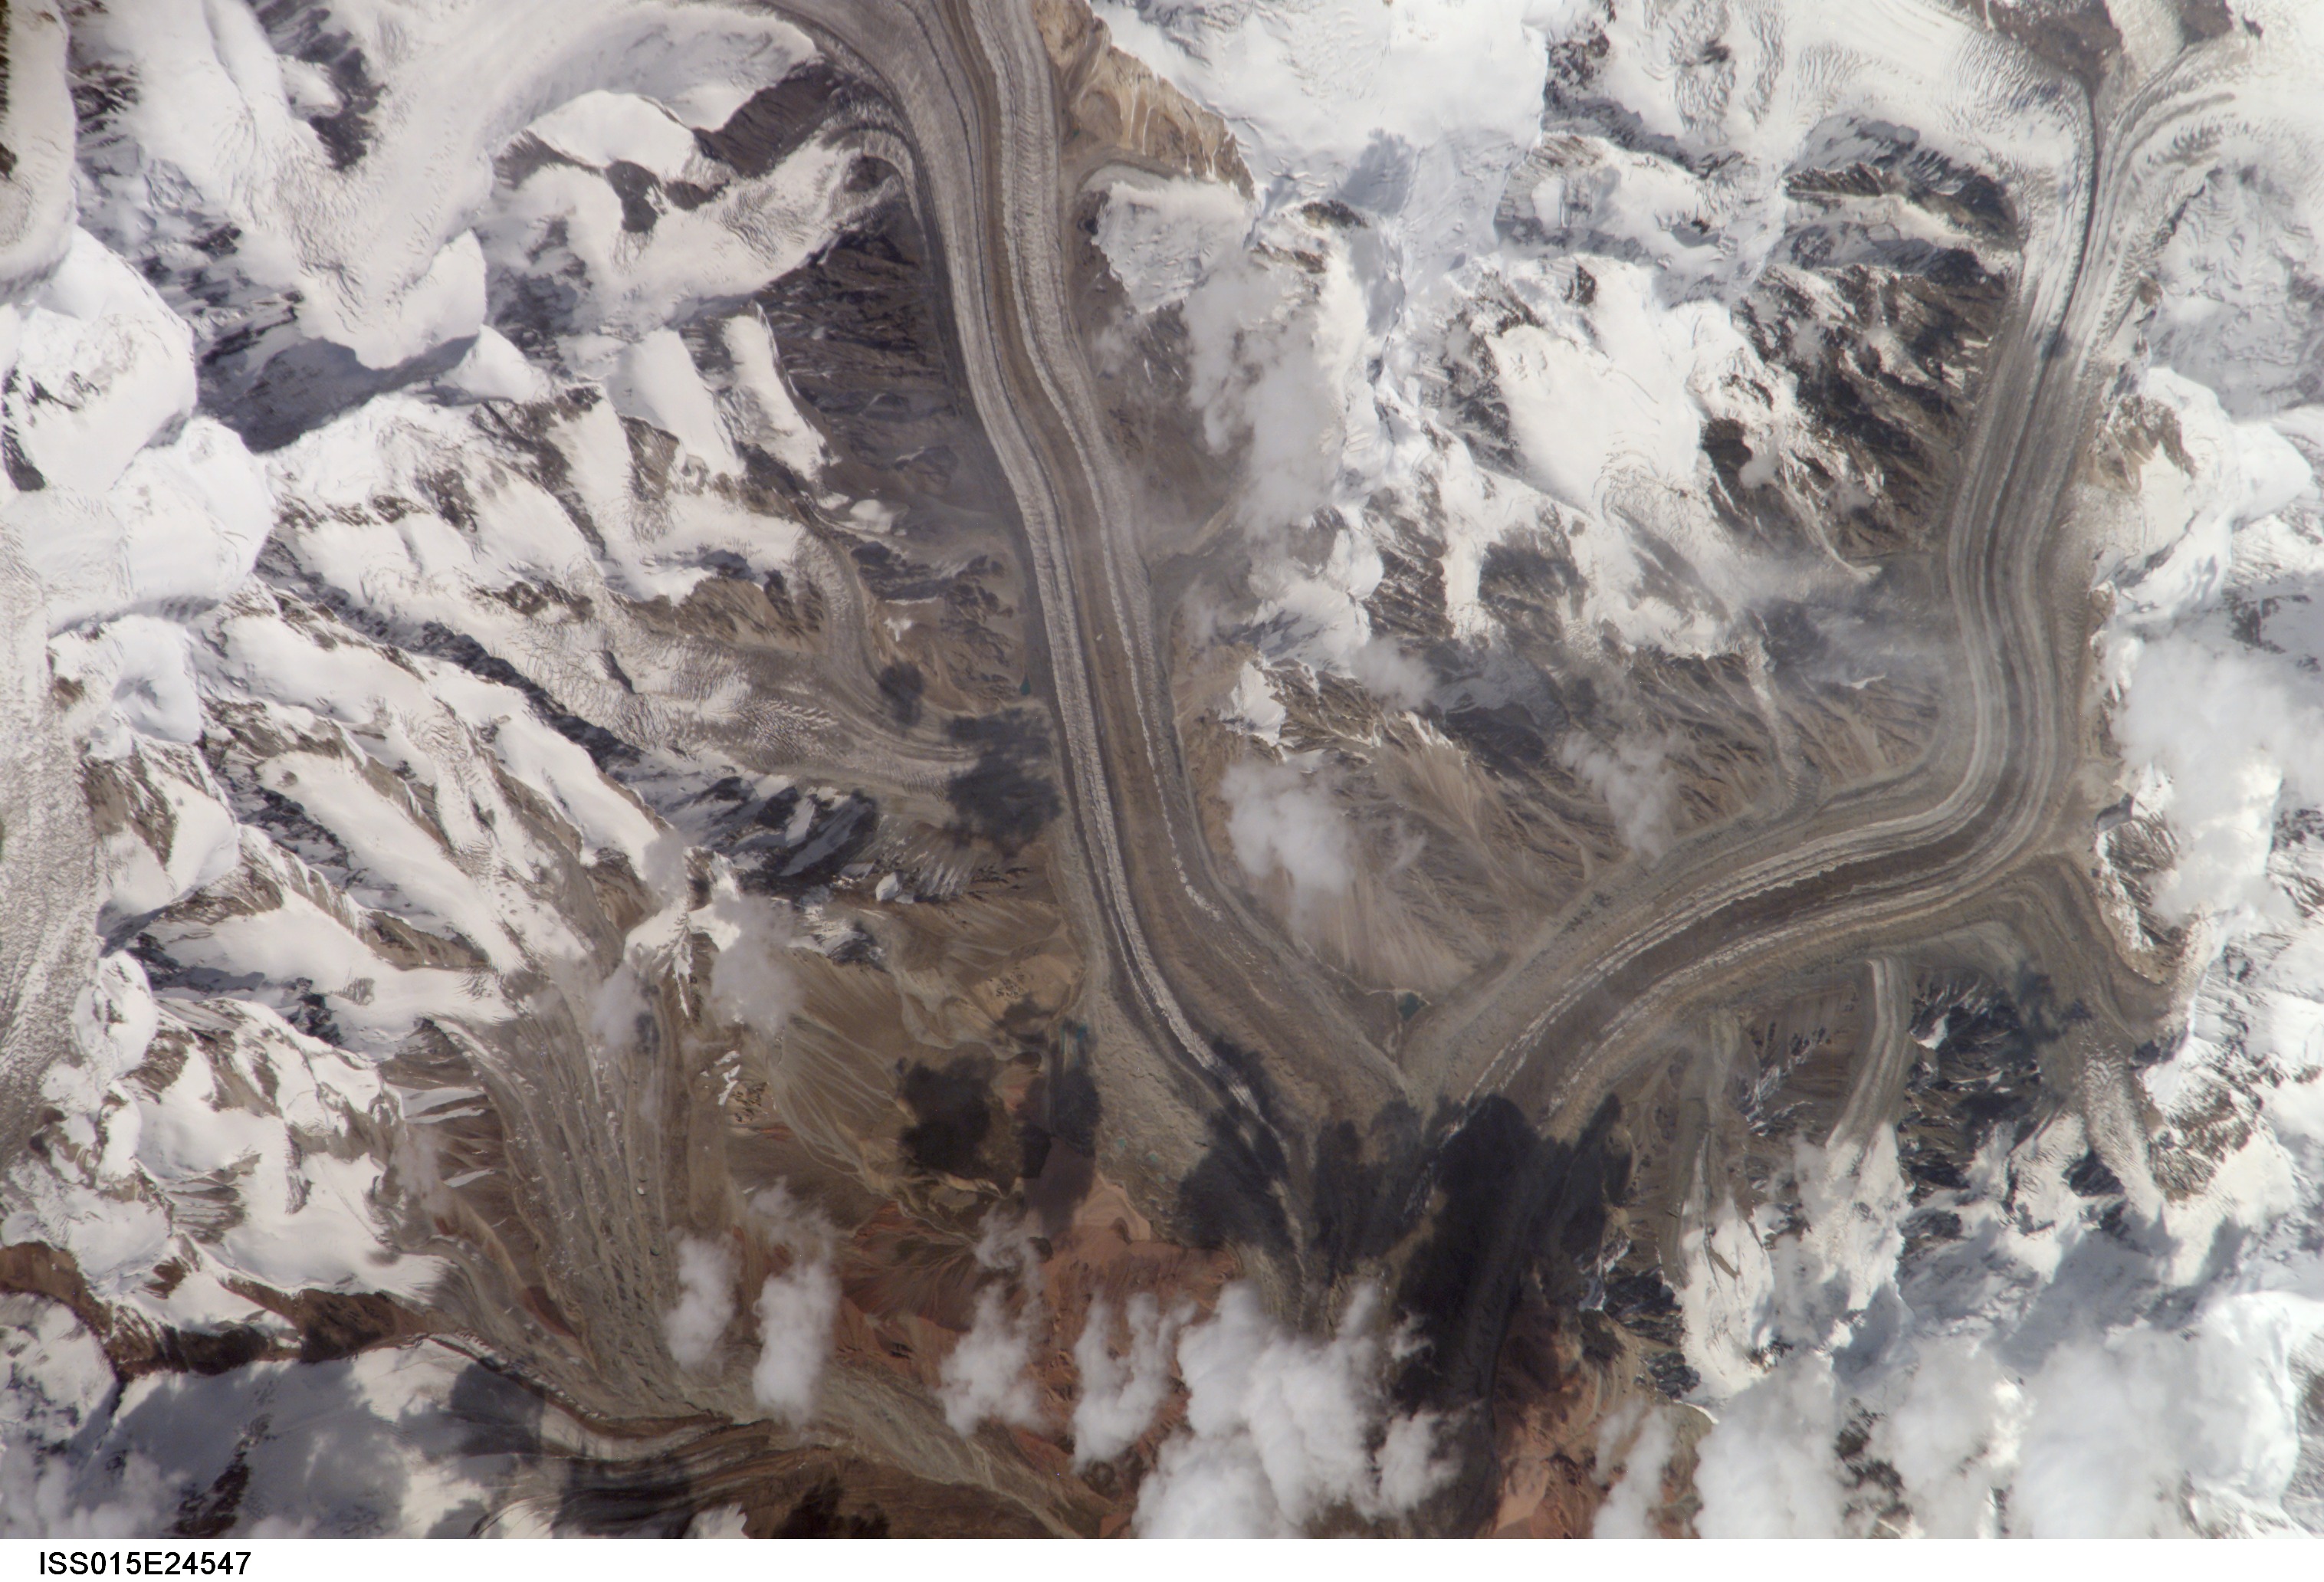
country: CHINA
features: VALLEY GLACIERS, C. TIEN MTS.
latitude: 42.0
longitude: 80.0
